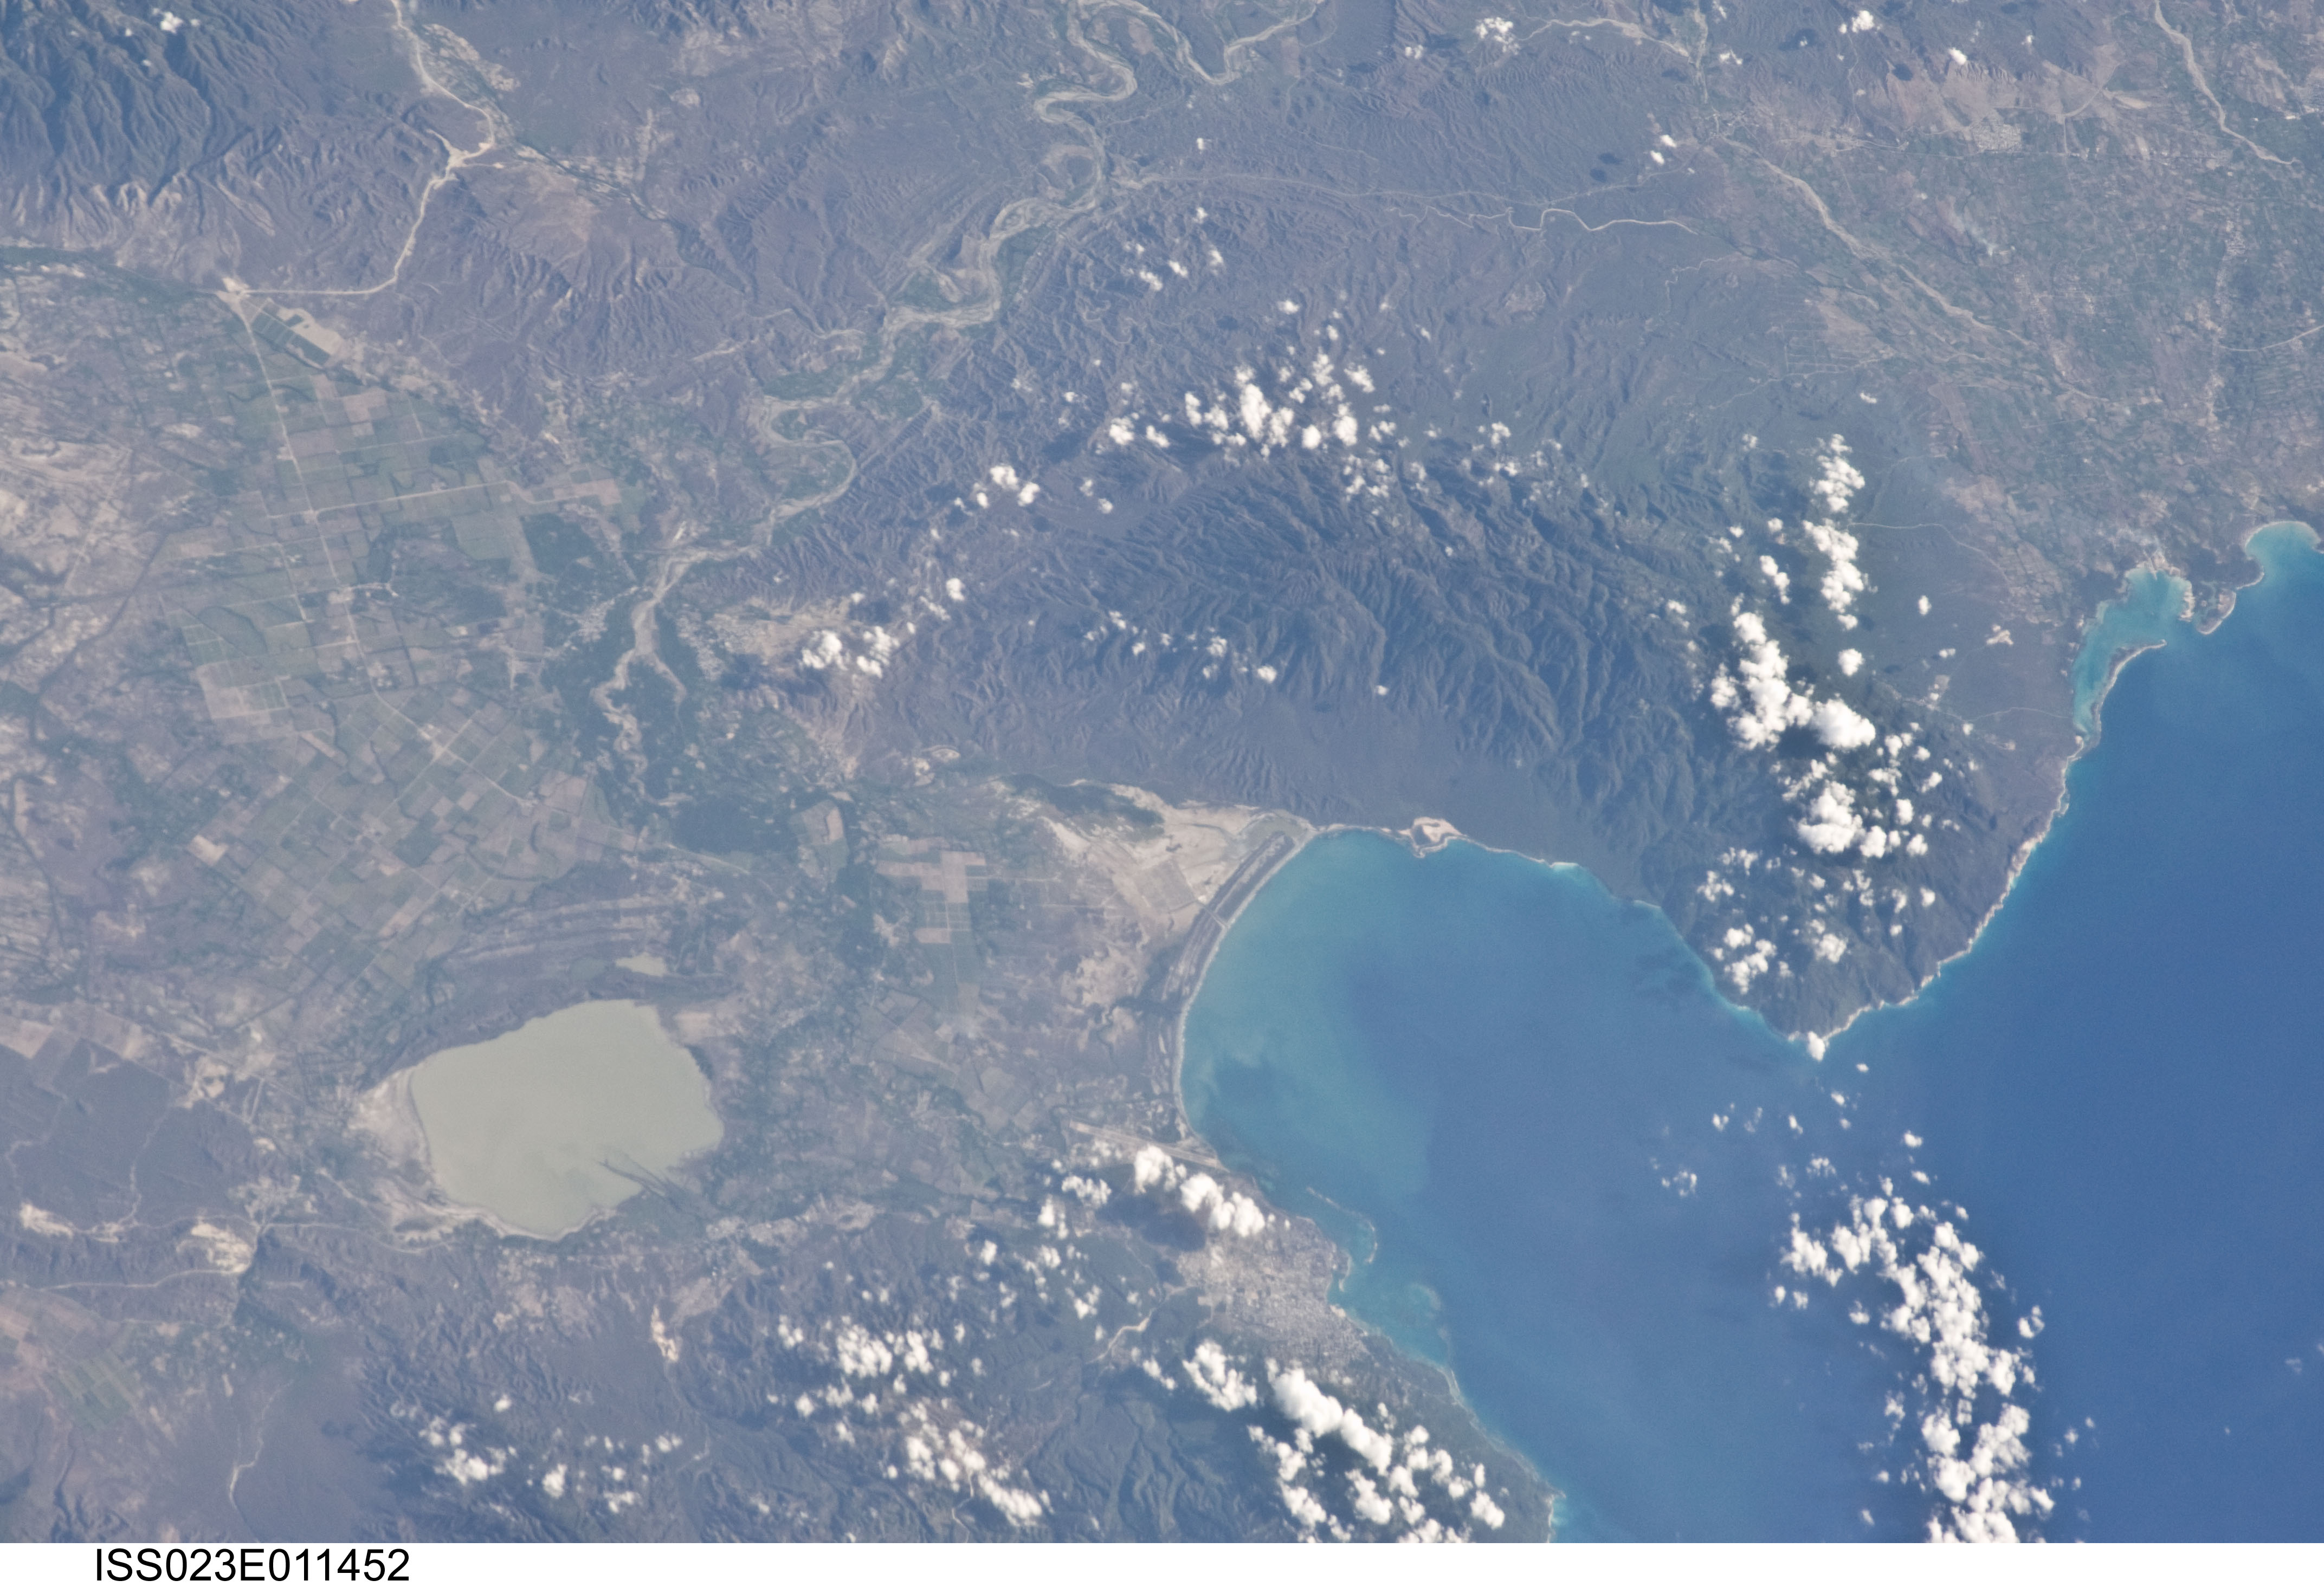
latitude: 18.3
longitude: -71.1
